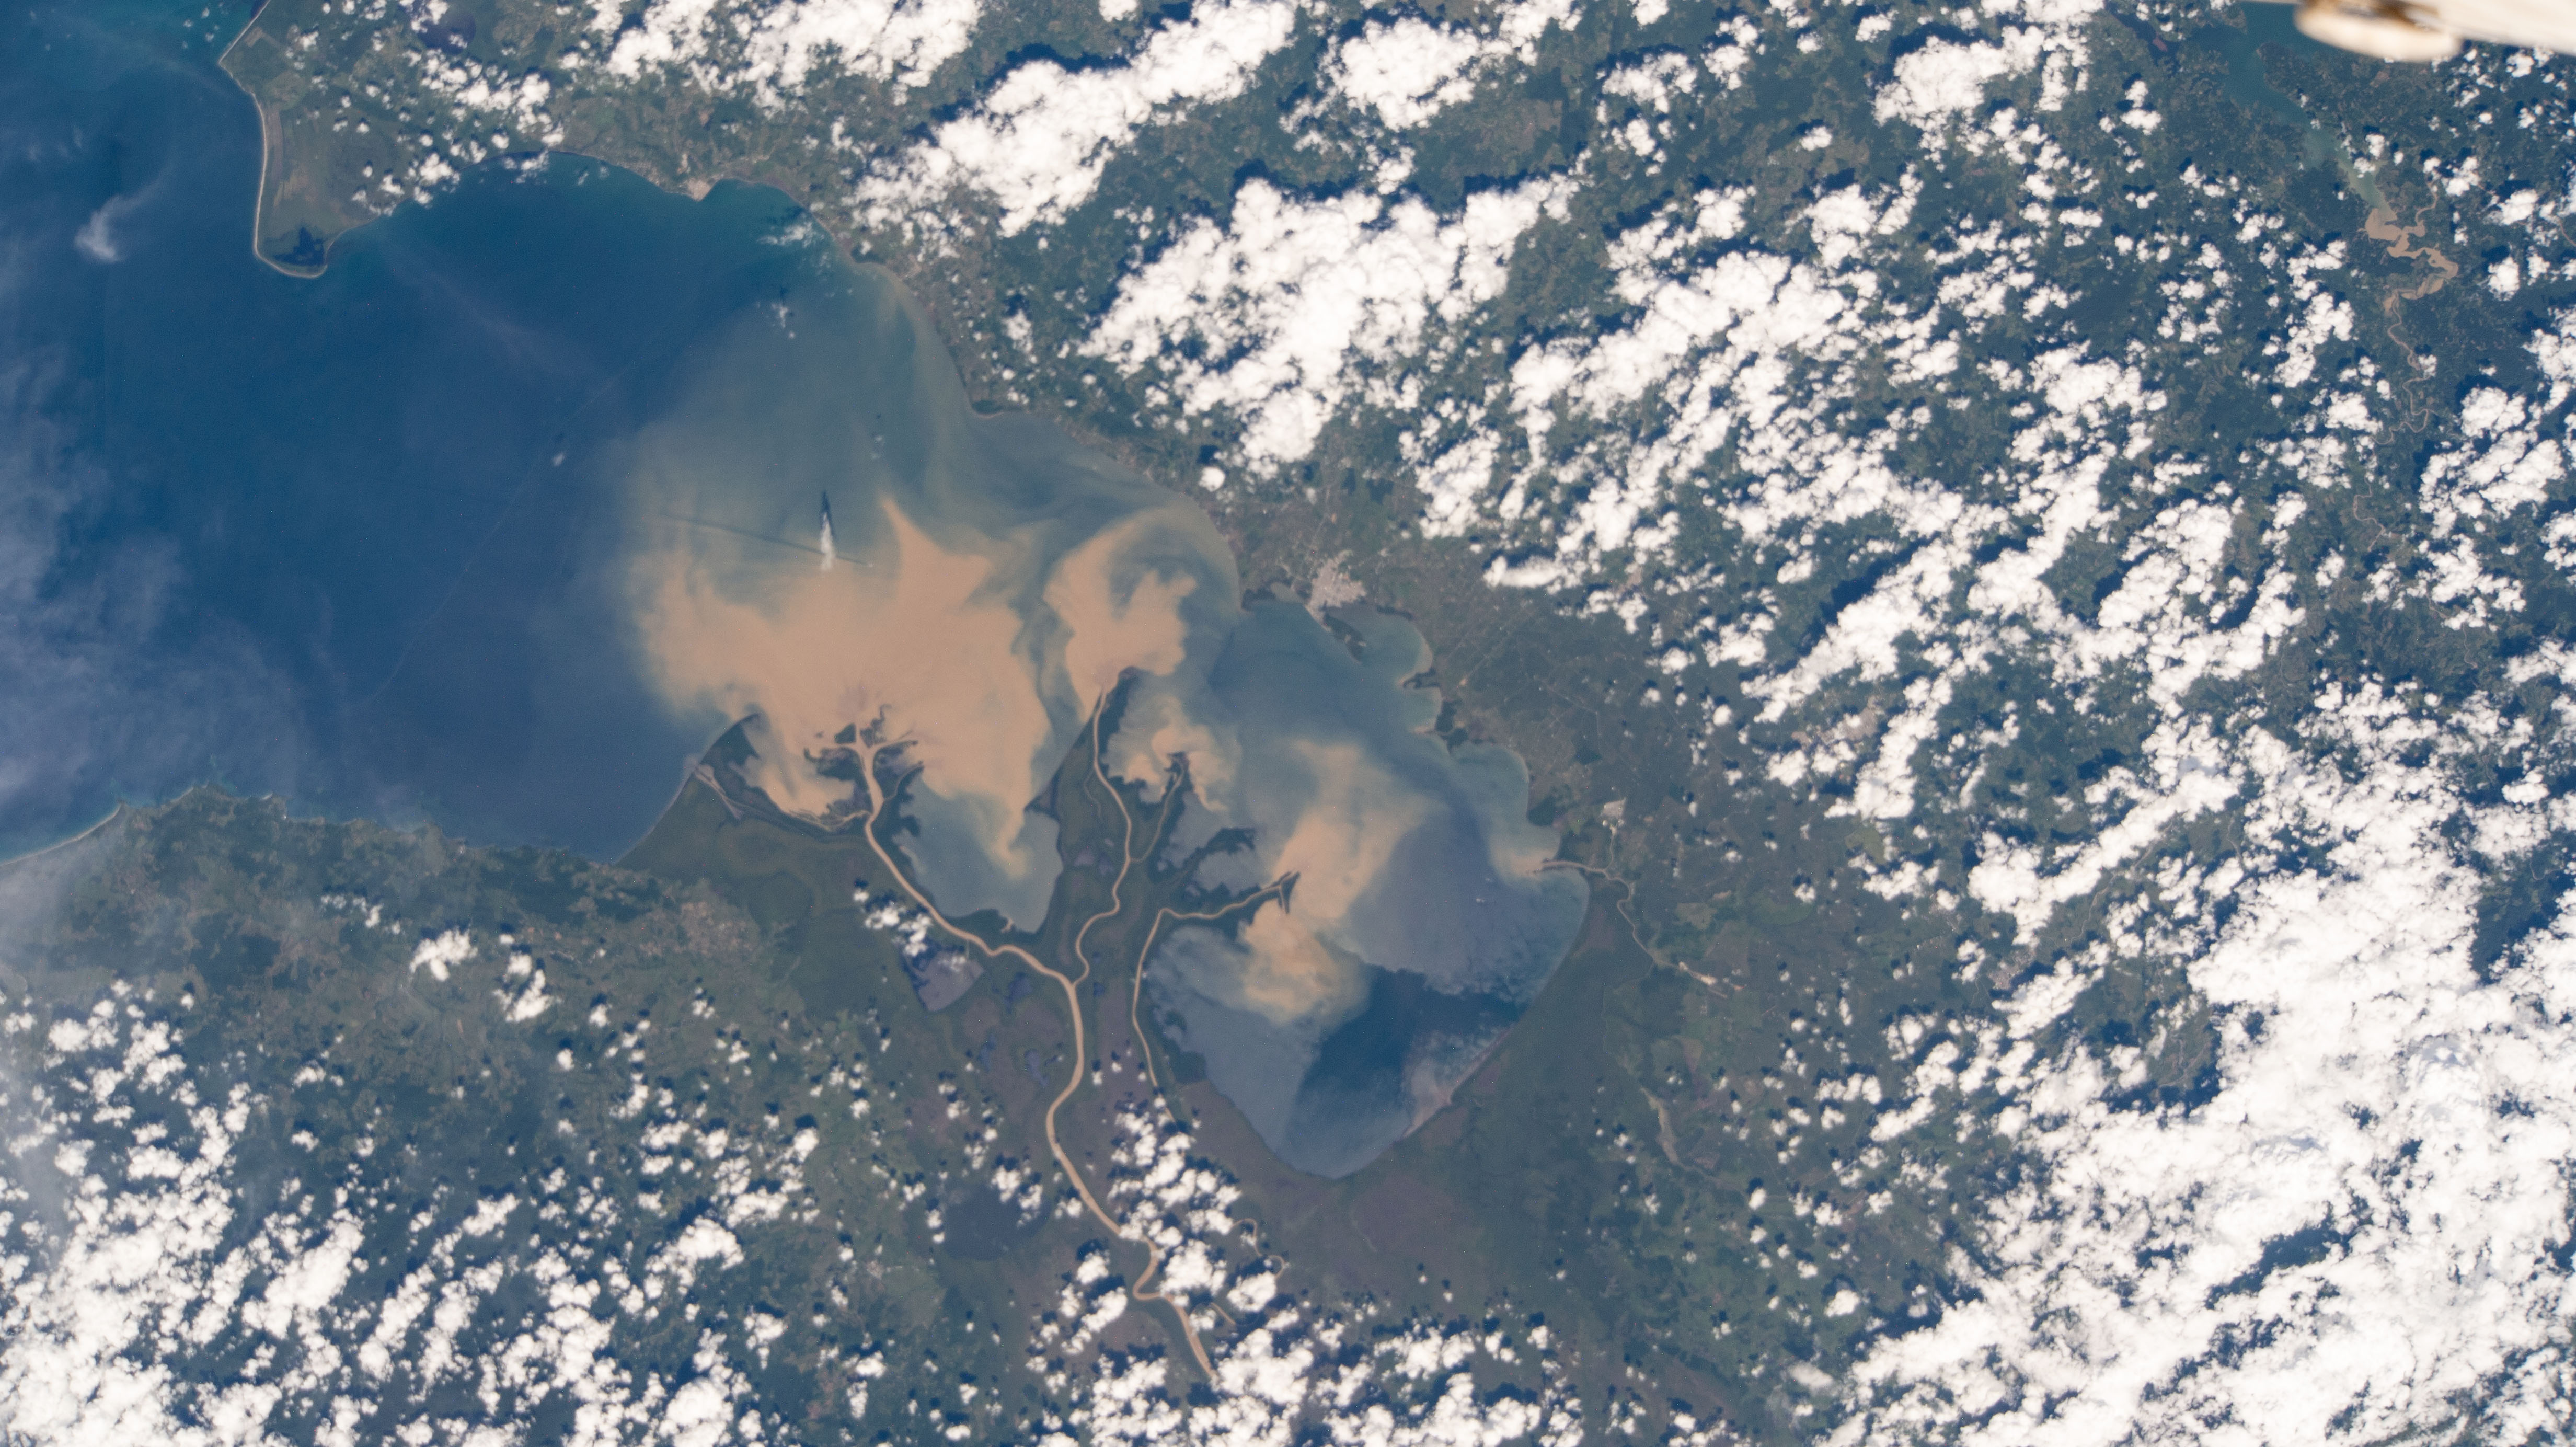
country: COLOMBIA
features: EL TOTUMO, BOCA CANDELARIA, COLUMBIA BAY
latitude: 8.1
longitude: -76.8
